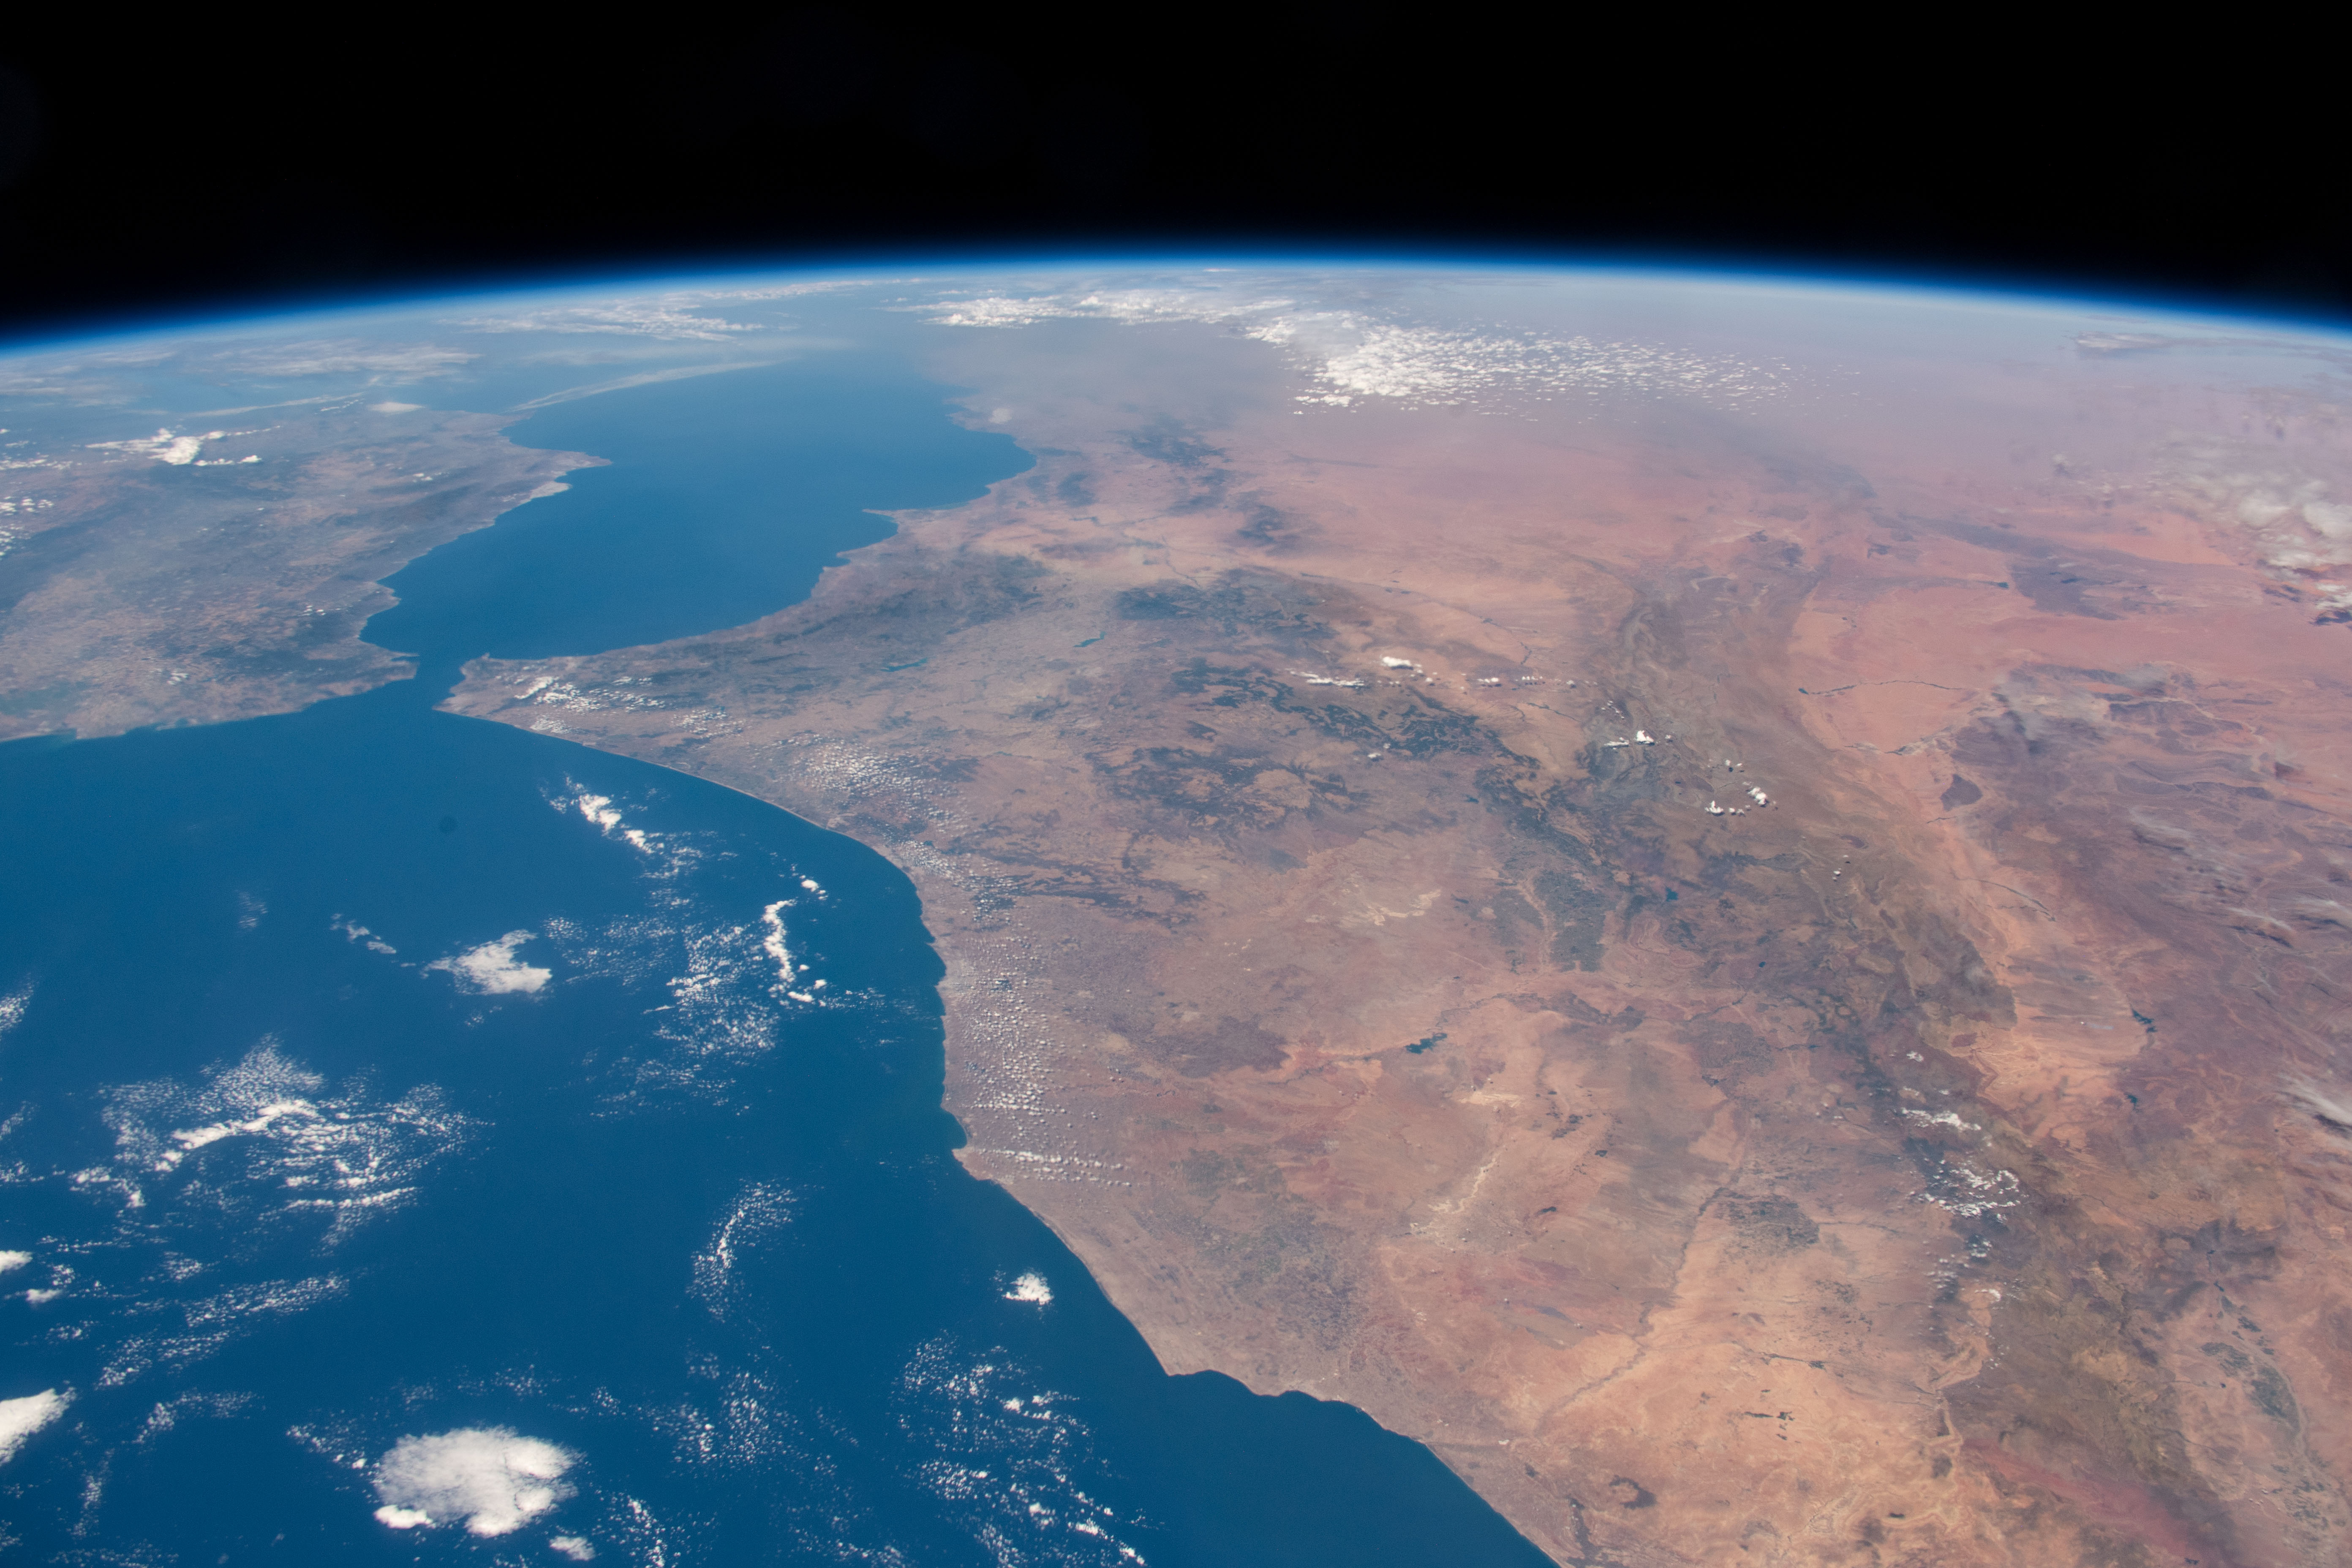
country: MOROCCO
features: ALBORAN SEA, ATLANTIC OCEAN, LIMB, RABAT, MADRID, GULF OF CADIZ, ATLAS MOUNTAINS, CASABLANCA, MARRAKESH
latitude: 30.0
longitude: -7.0
